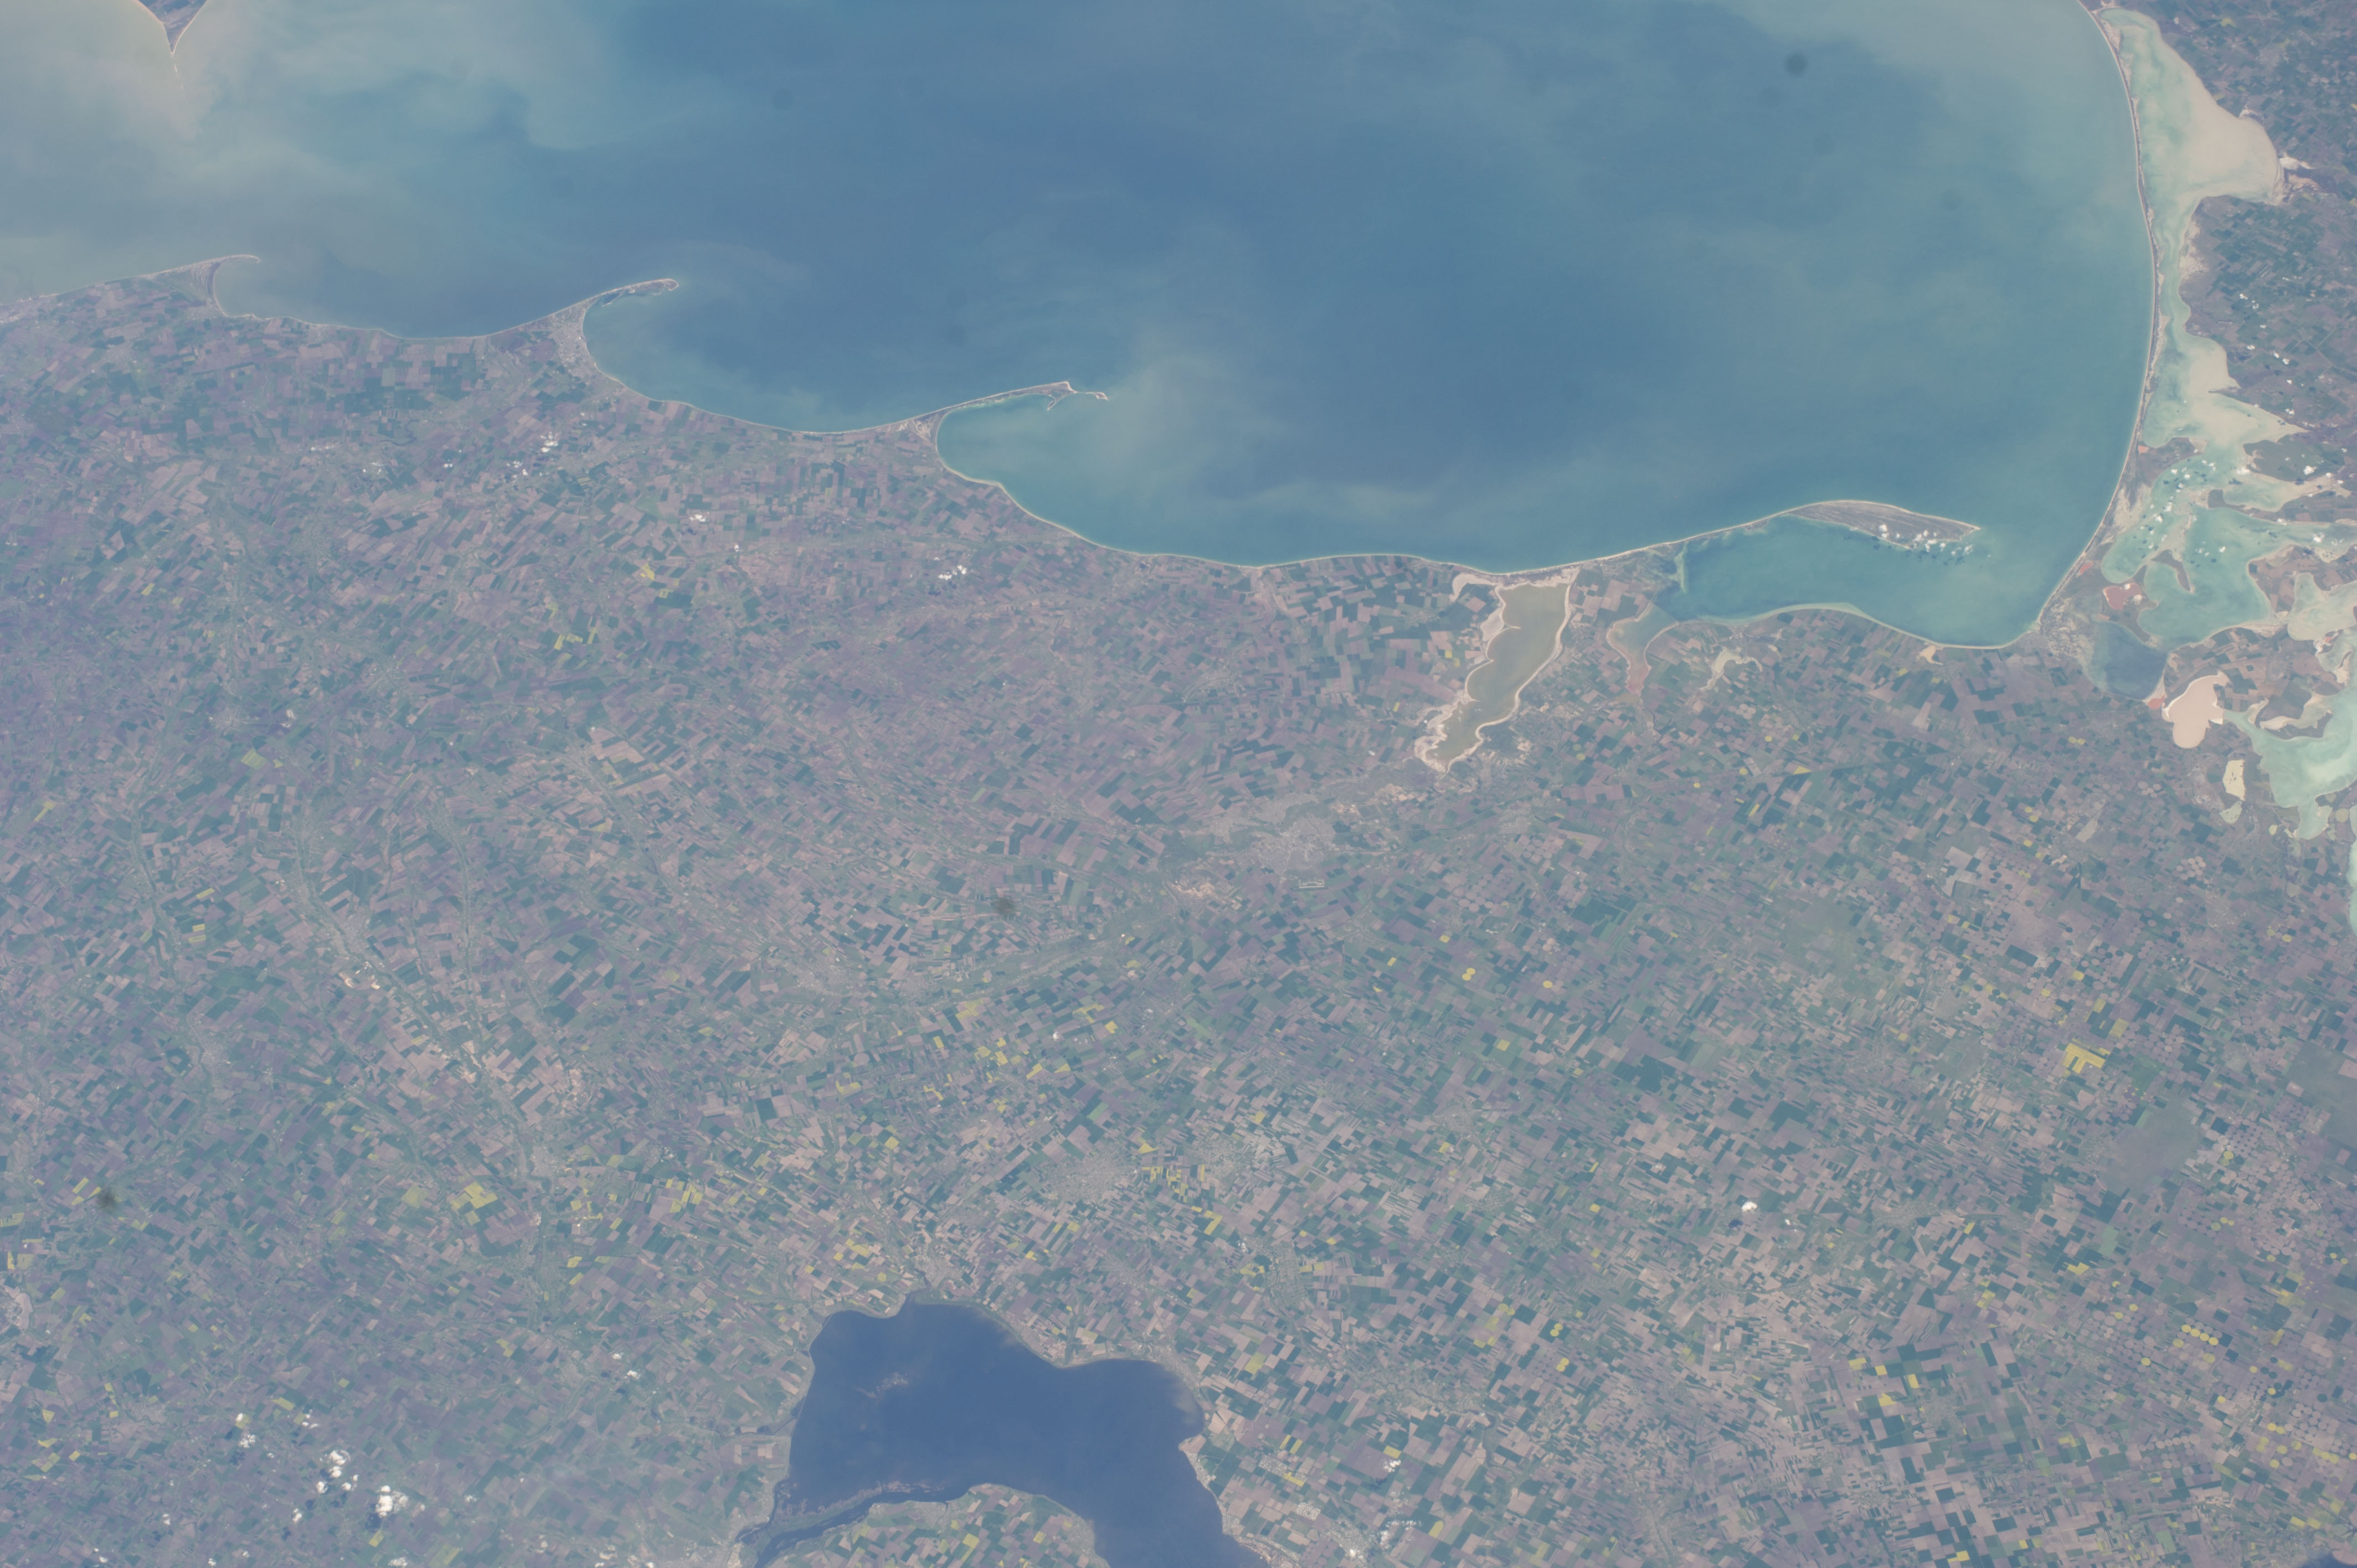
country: UKRAINE
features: DNIEPER RIVER, MELITOPOL', SEA OF AZOV
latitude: 46.8
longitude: 35.7
